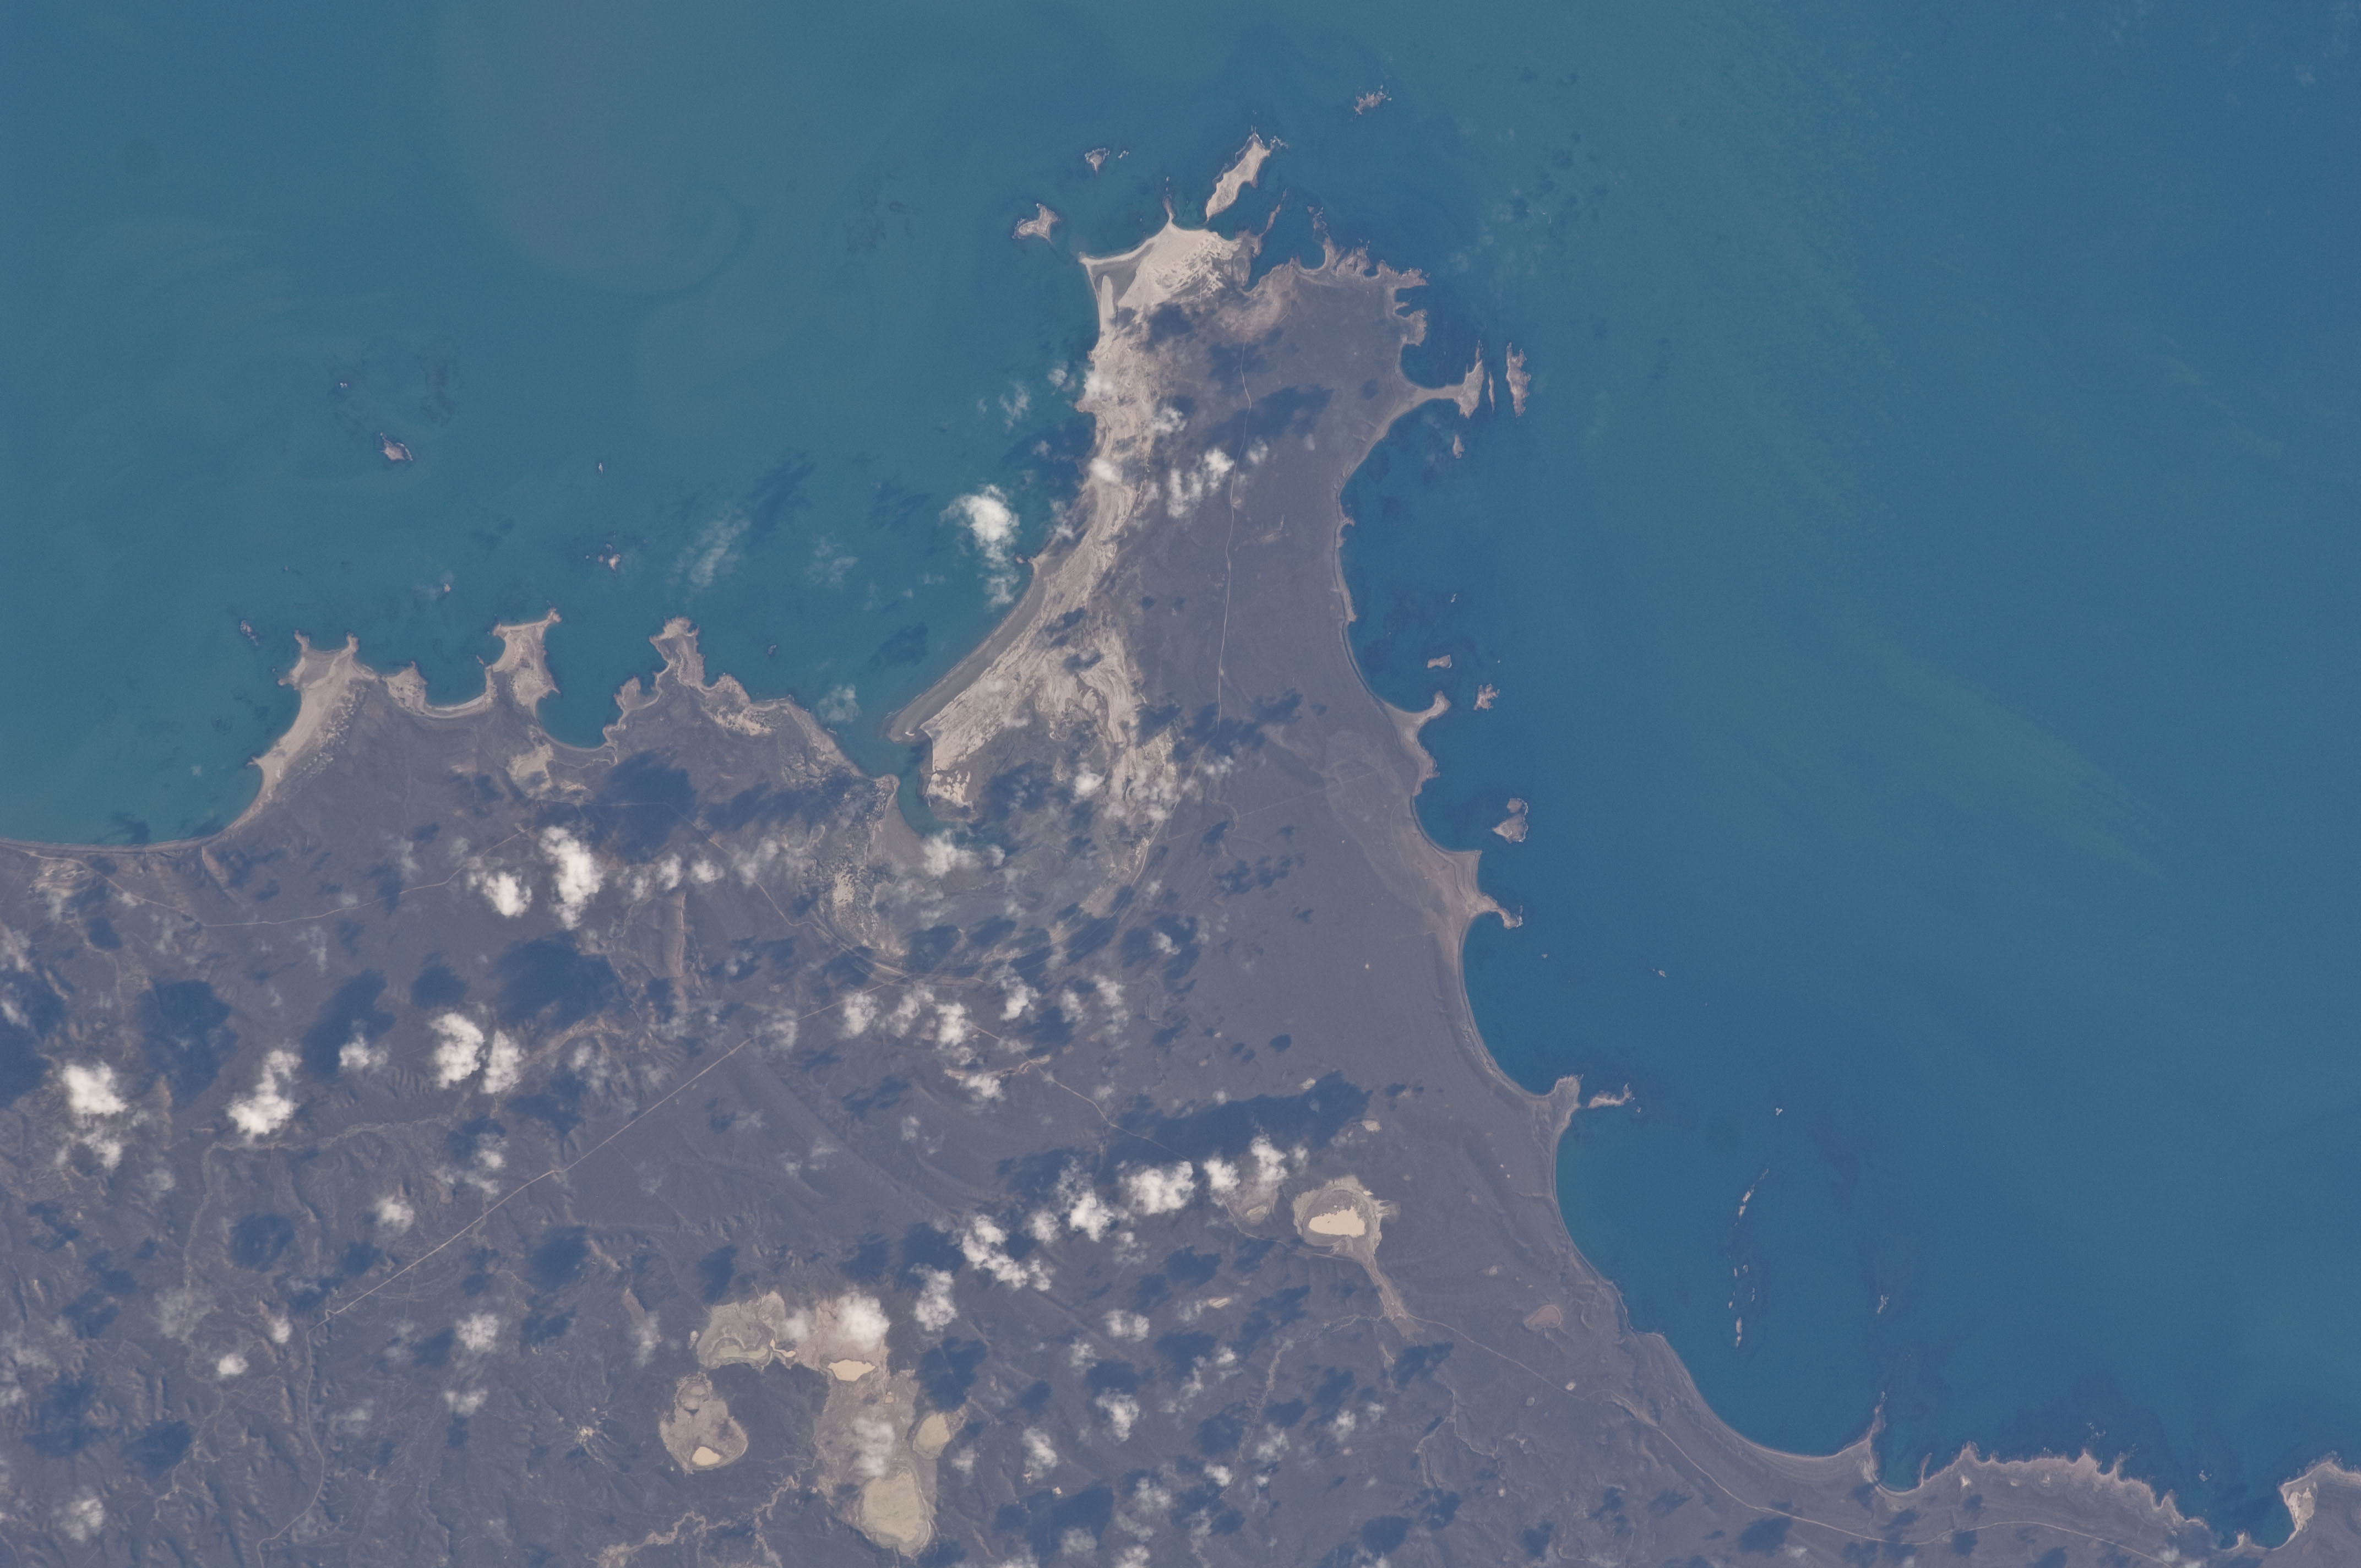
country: ARGENTINA
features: COASTLINE, PUNTA BUQUE, ROADS, DRY LAKES
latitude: -48.1
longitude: -66.0
